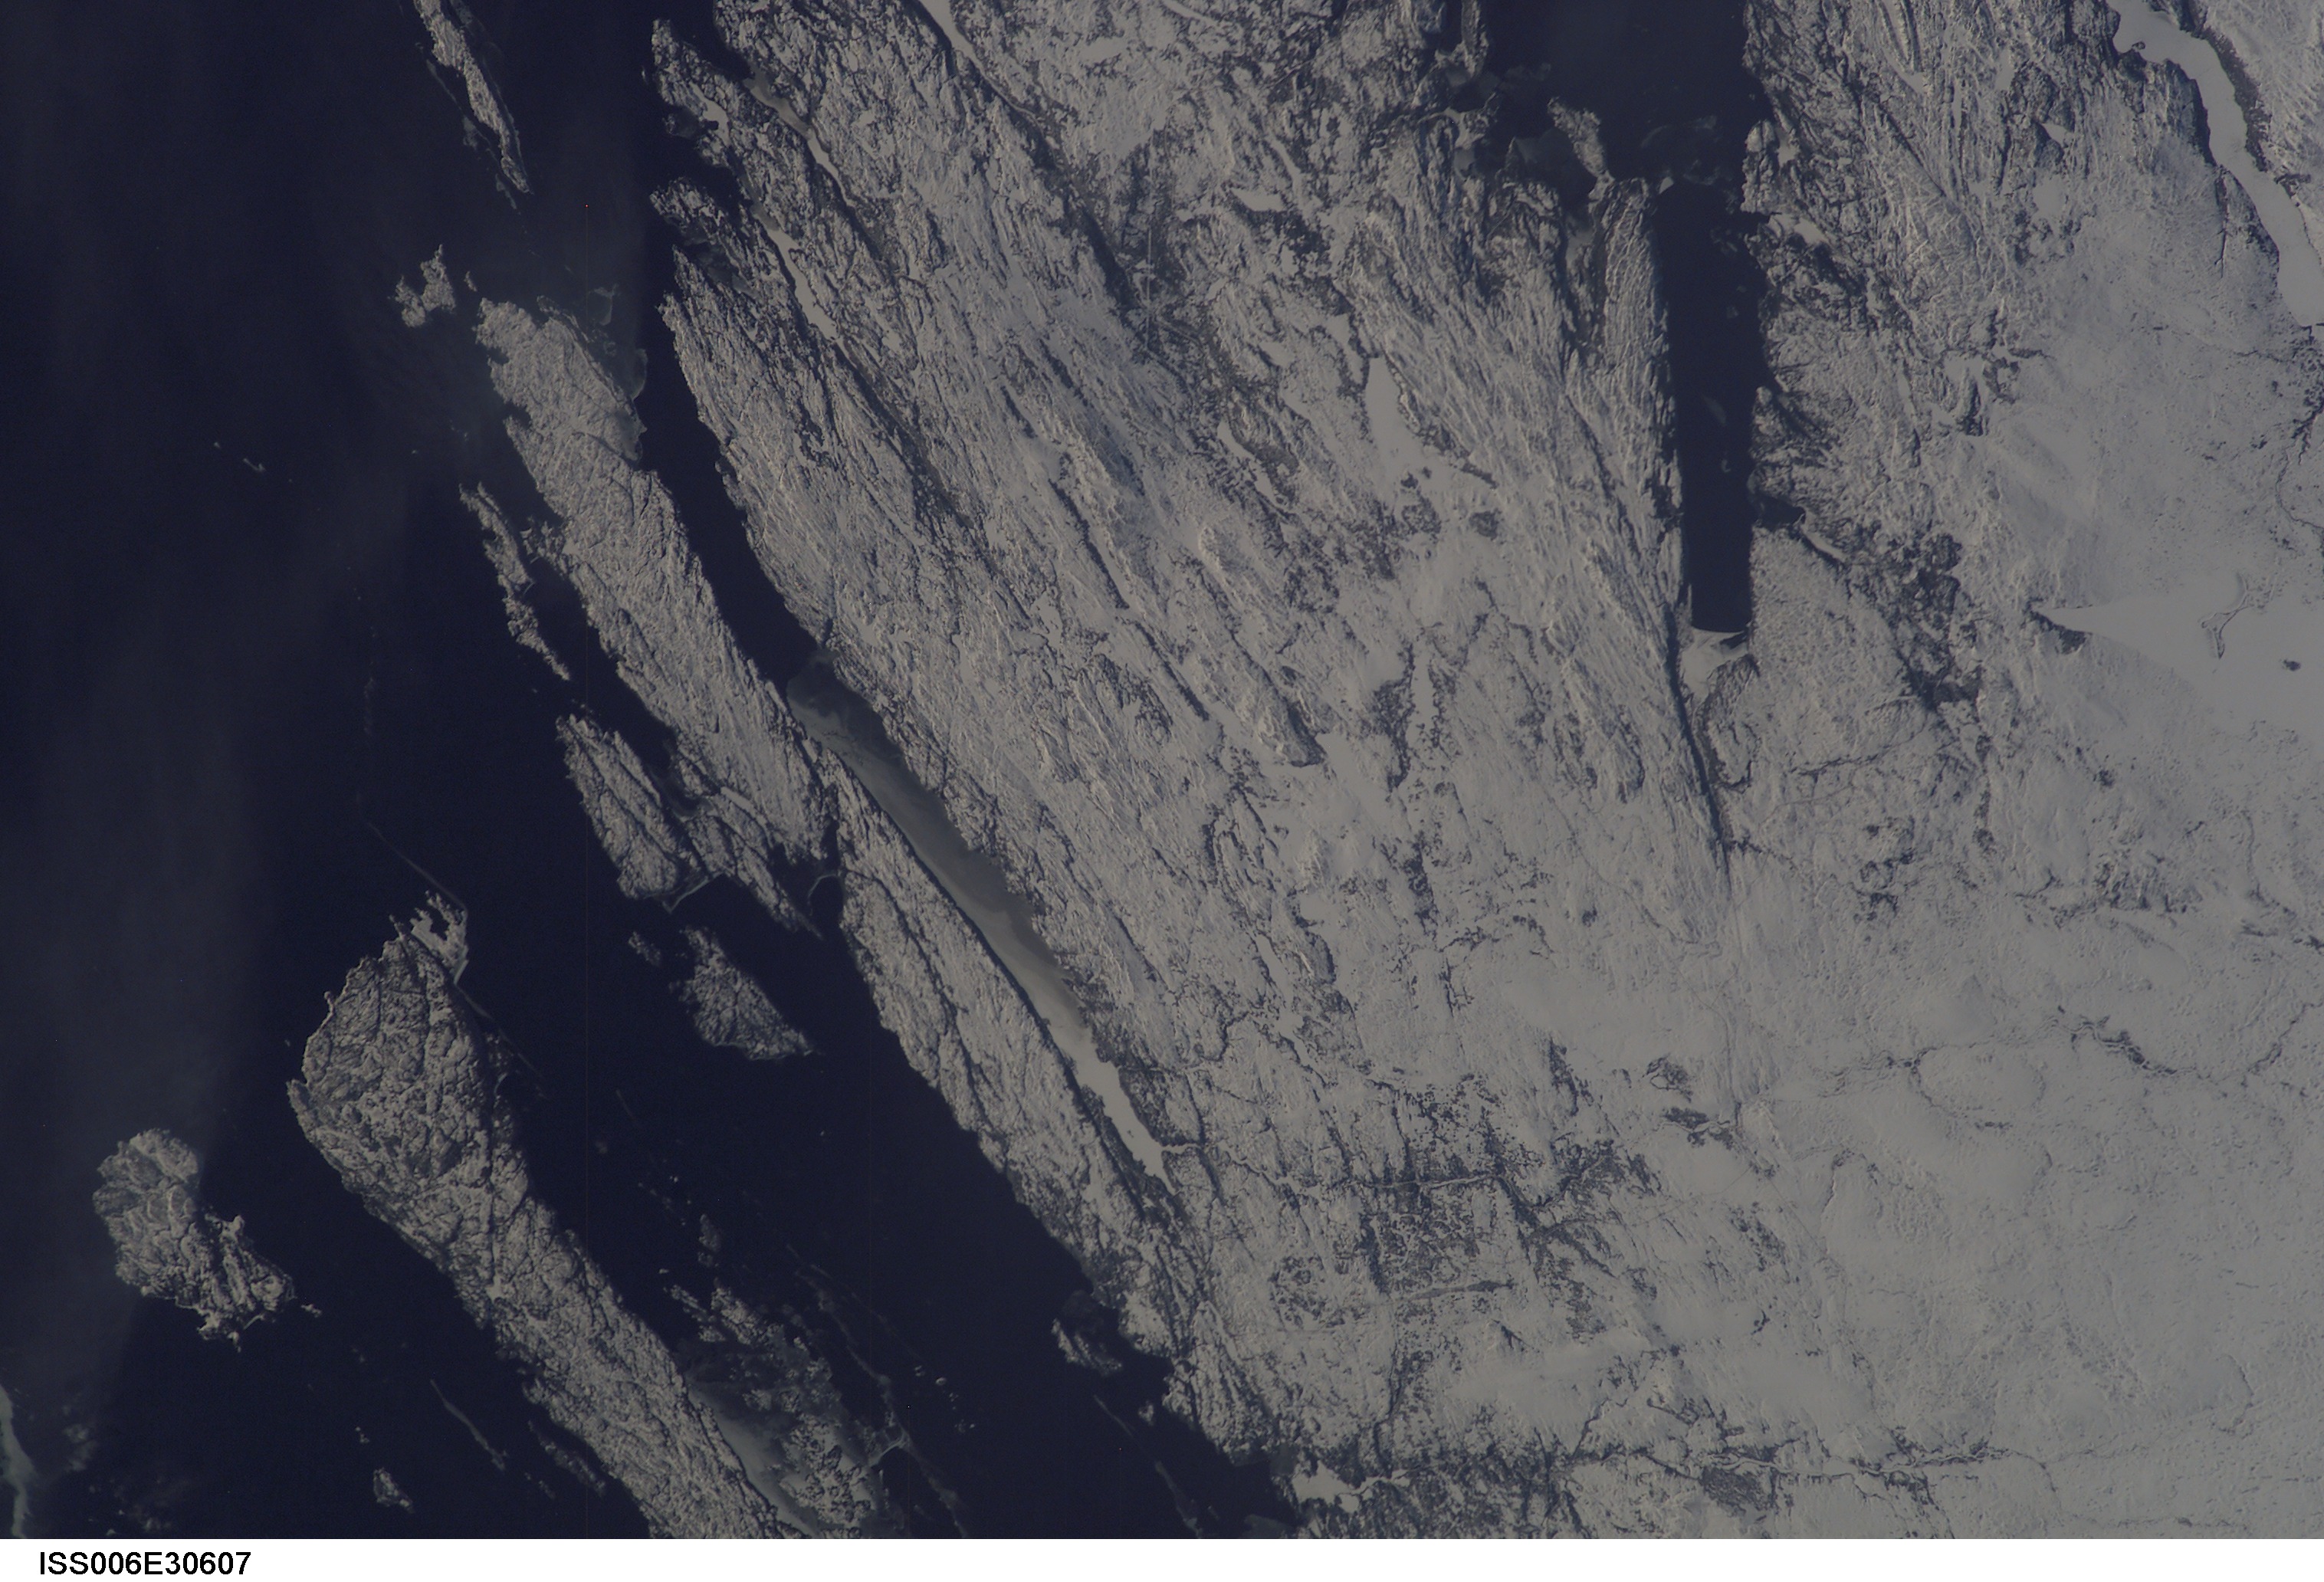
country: CANADA-N
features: PLACENTIA BAY, BURIN PENINSULA
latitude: 47.5
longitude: -54.5
